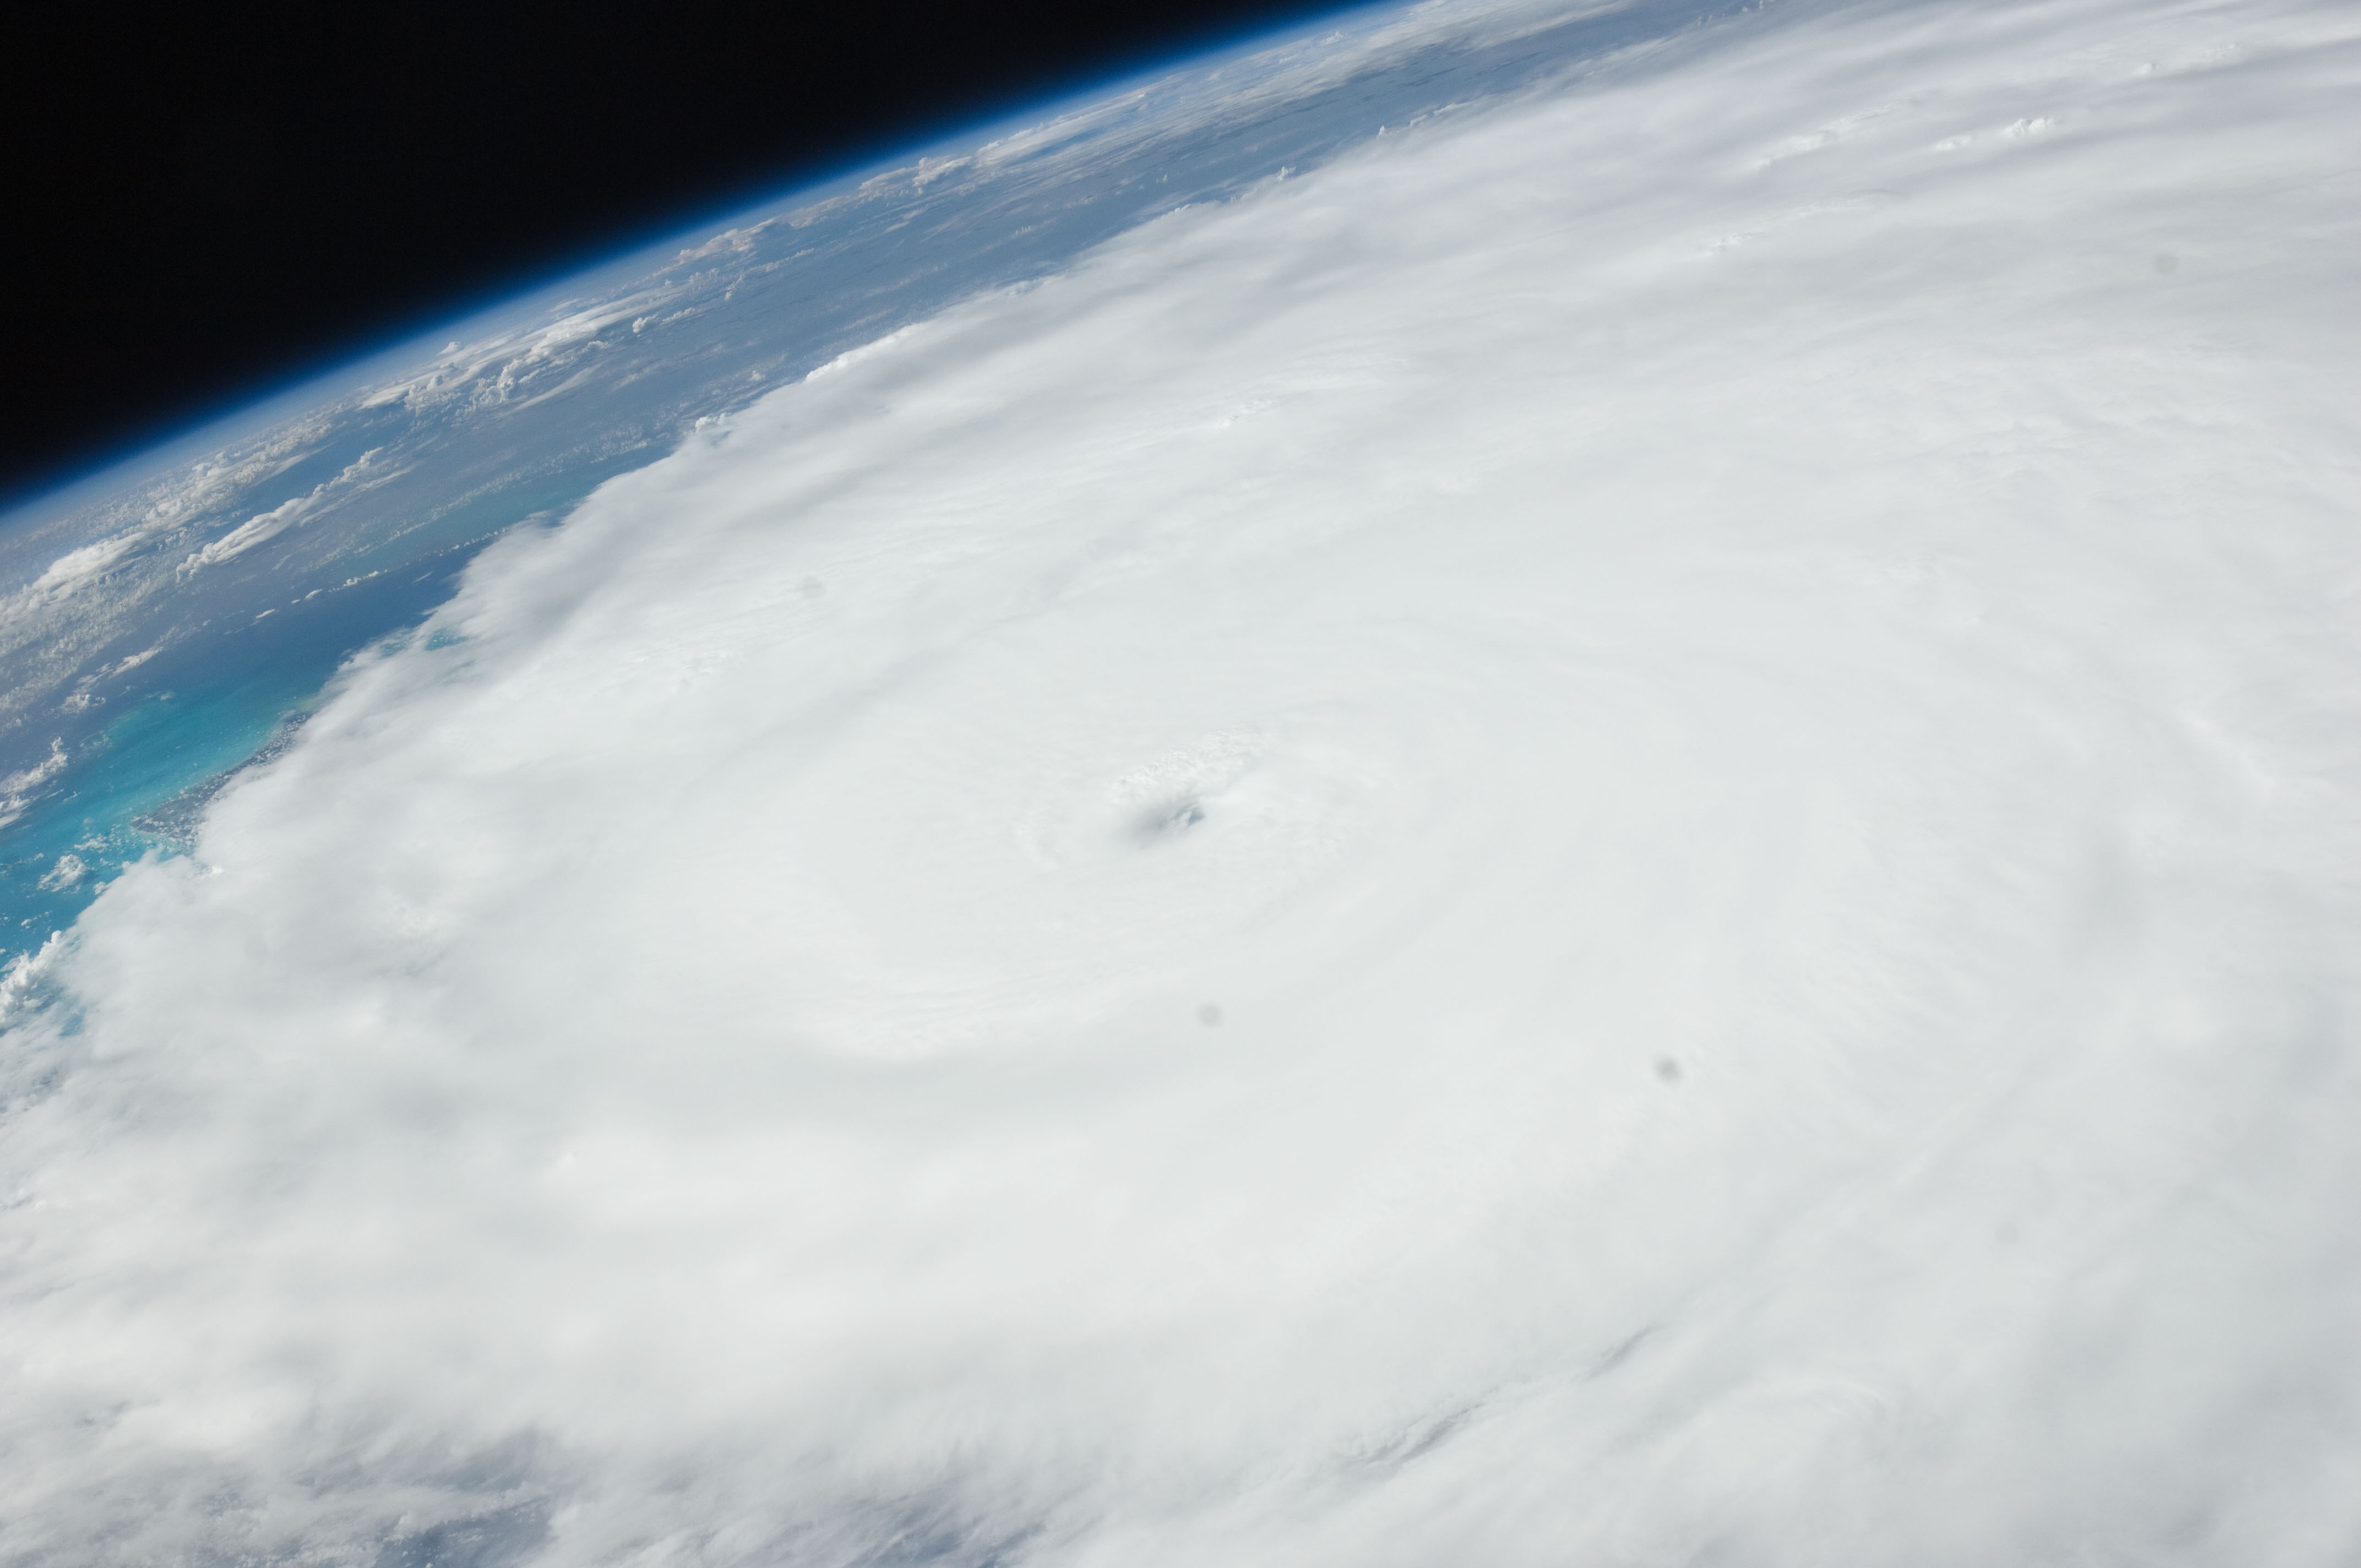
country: BAHAMAS
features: PAN-ATLANTIC O., HURRICANE IRENE, EYE, STORM BANDS
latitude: 23.0
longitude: -74.5
